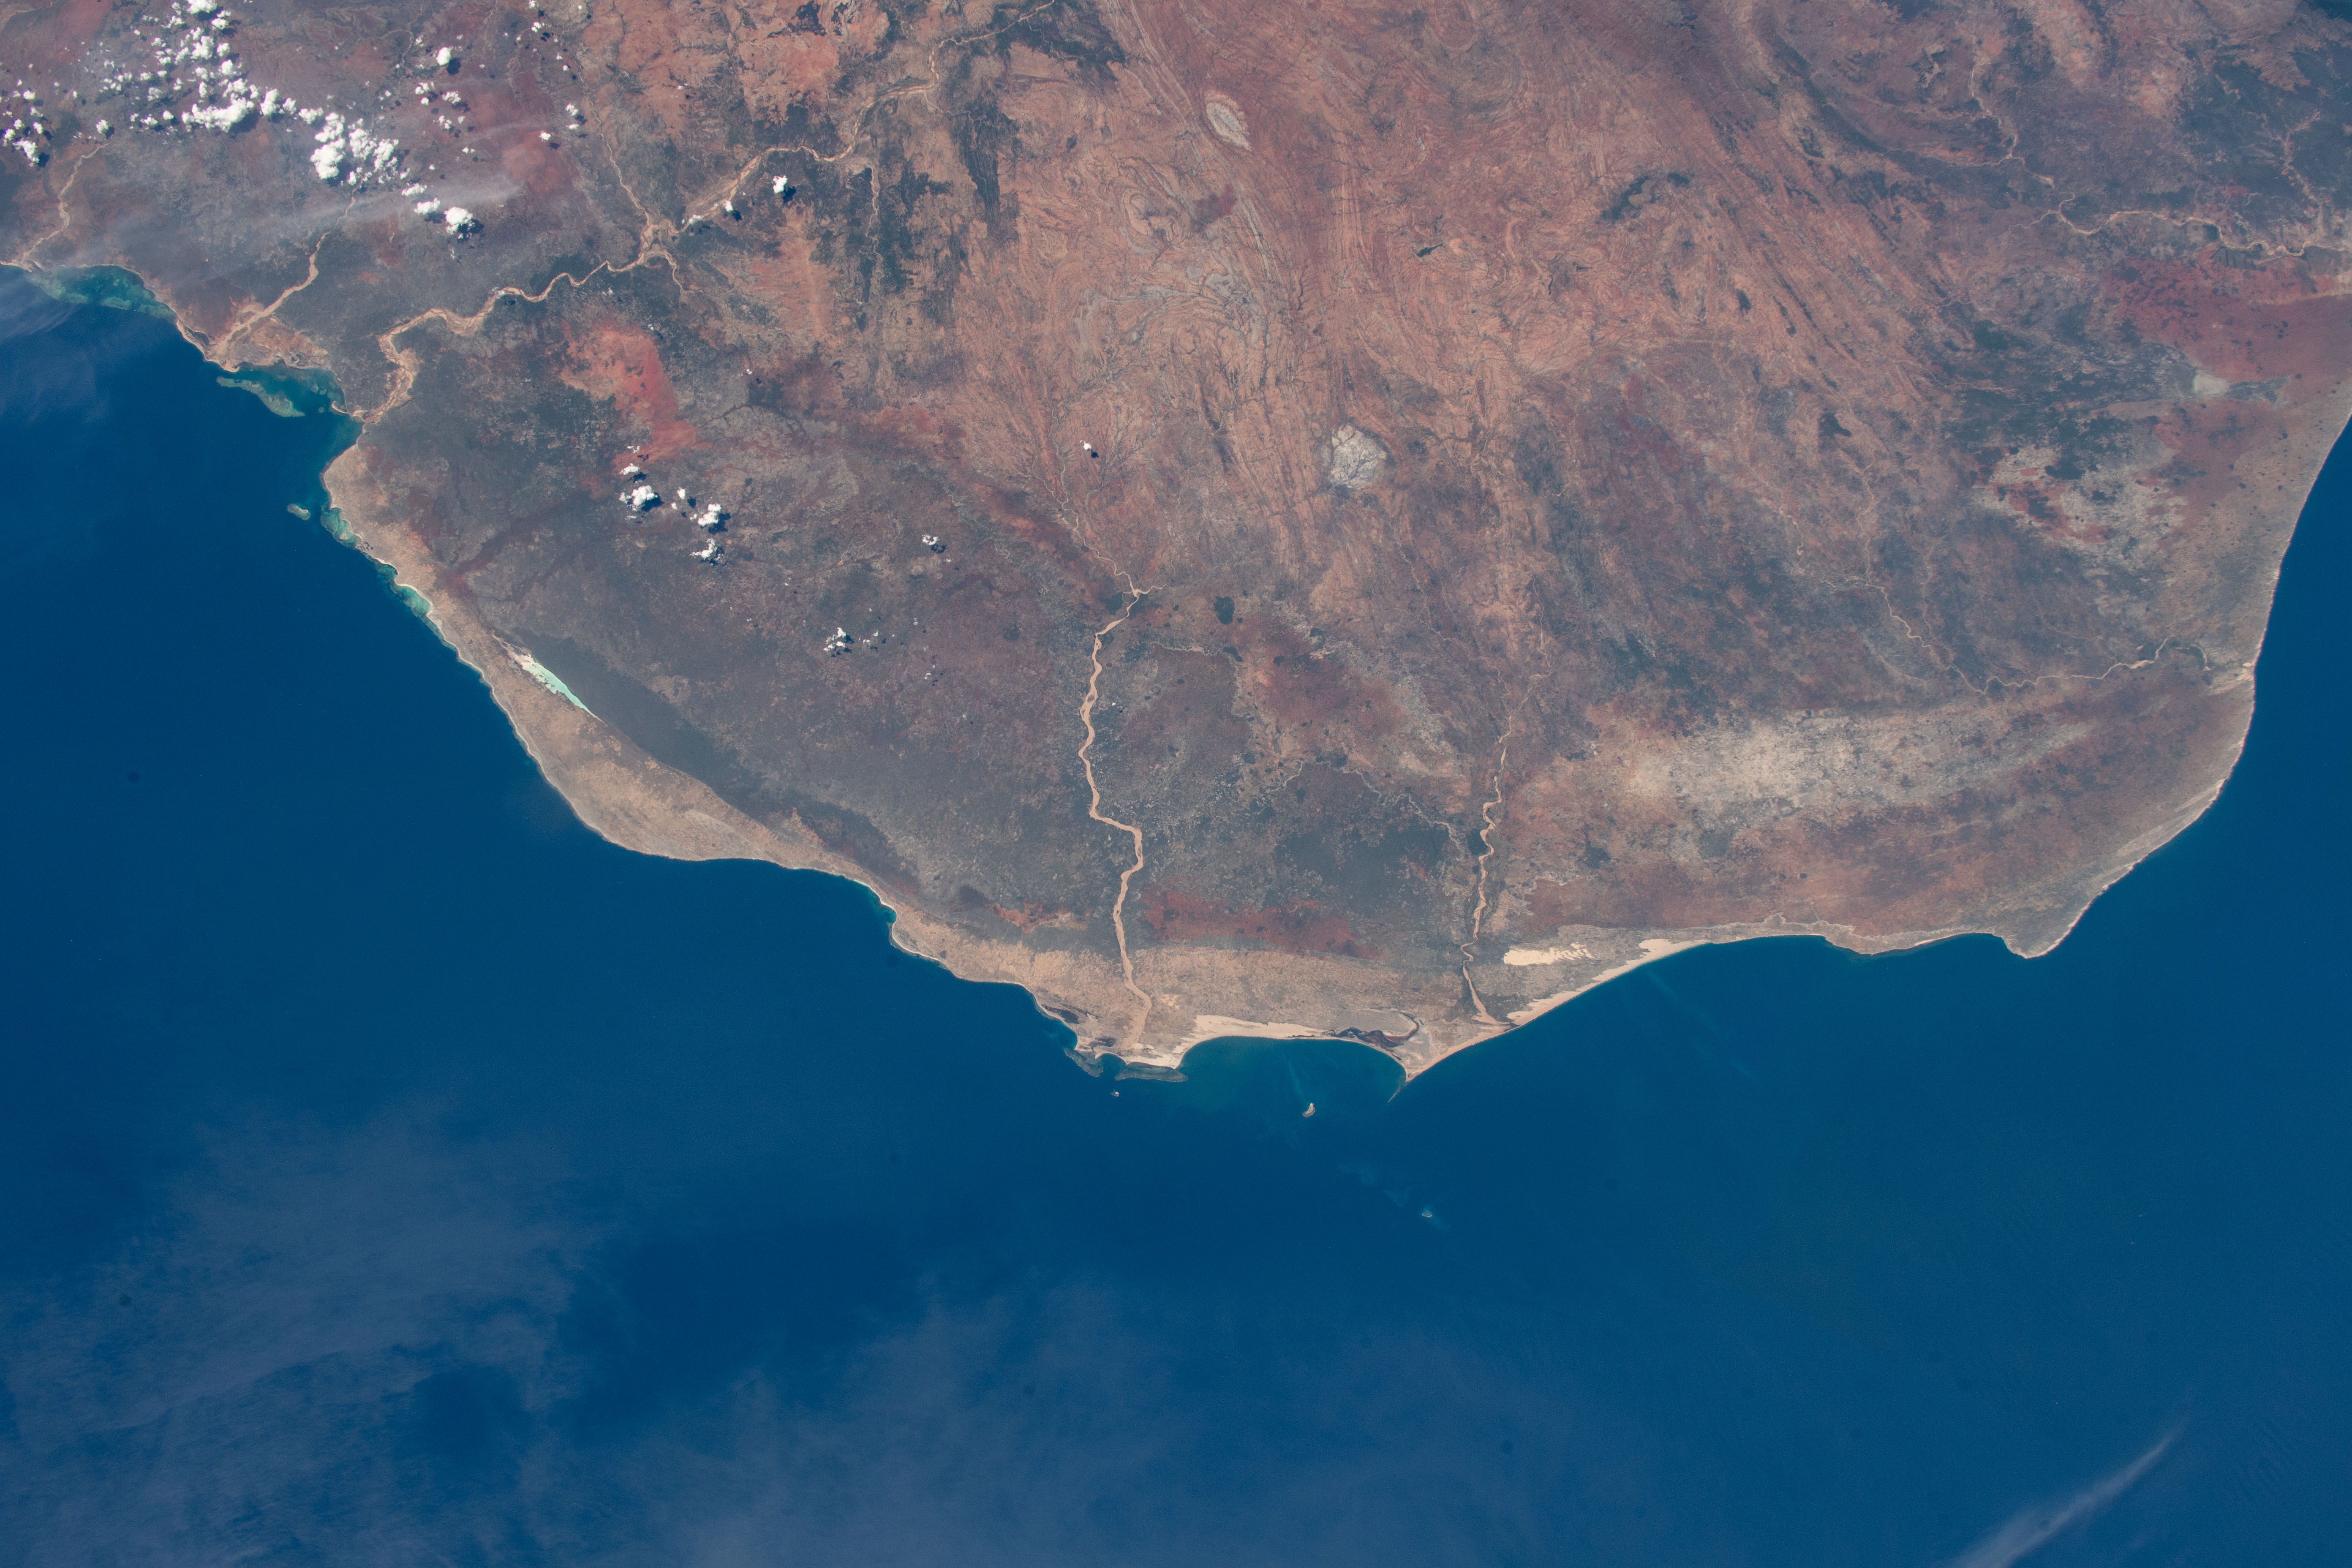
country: MADAGASCAR
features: LINTA RIVER, MENARANDRA RIVER, ONILAHY RIVER, FIHERENANA RIVER, TSIMANAMPETSOTA NATURE RESERVE
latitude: -24.5
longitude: 44.5
